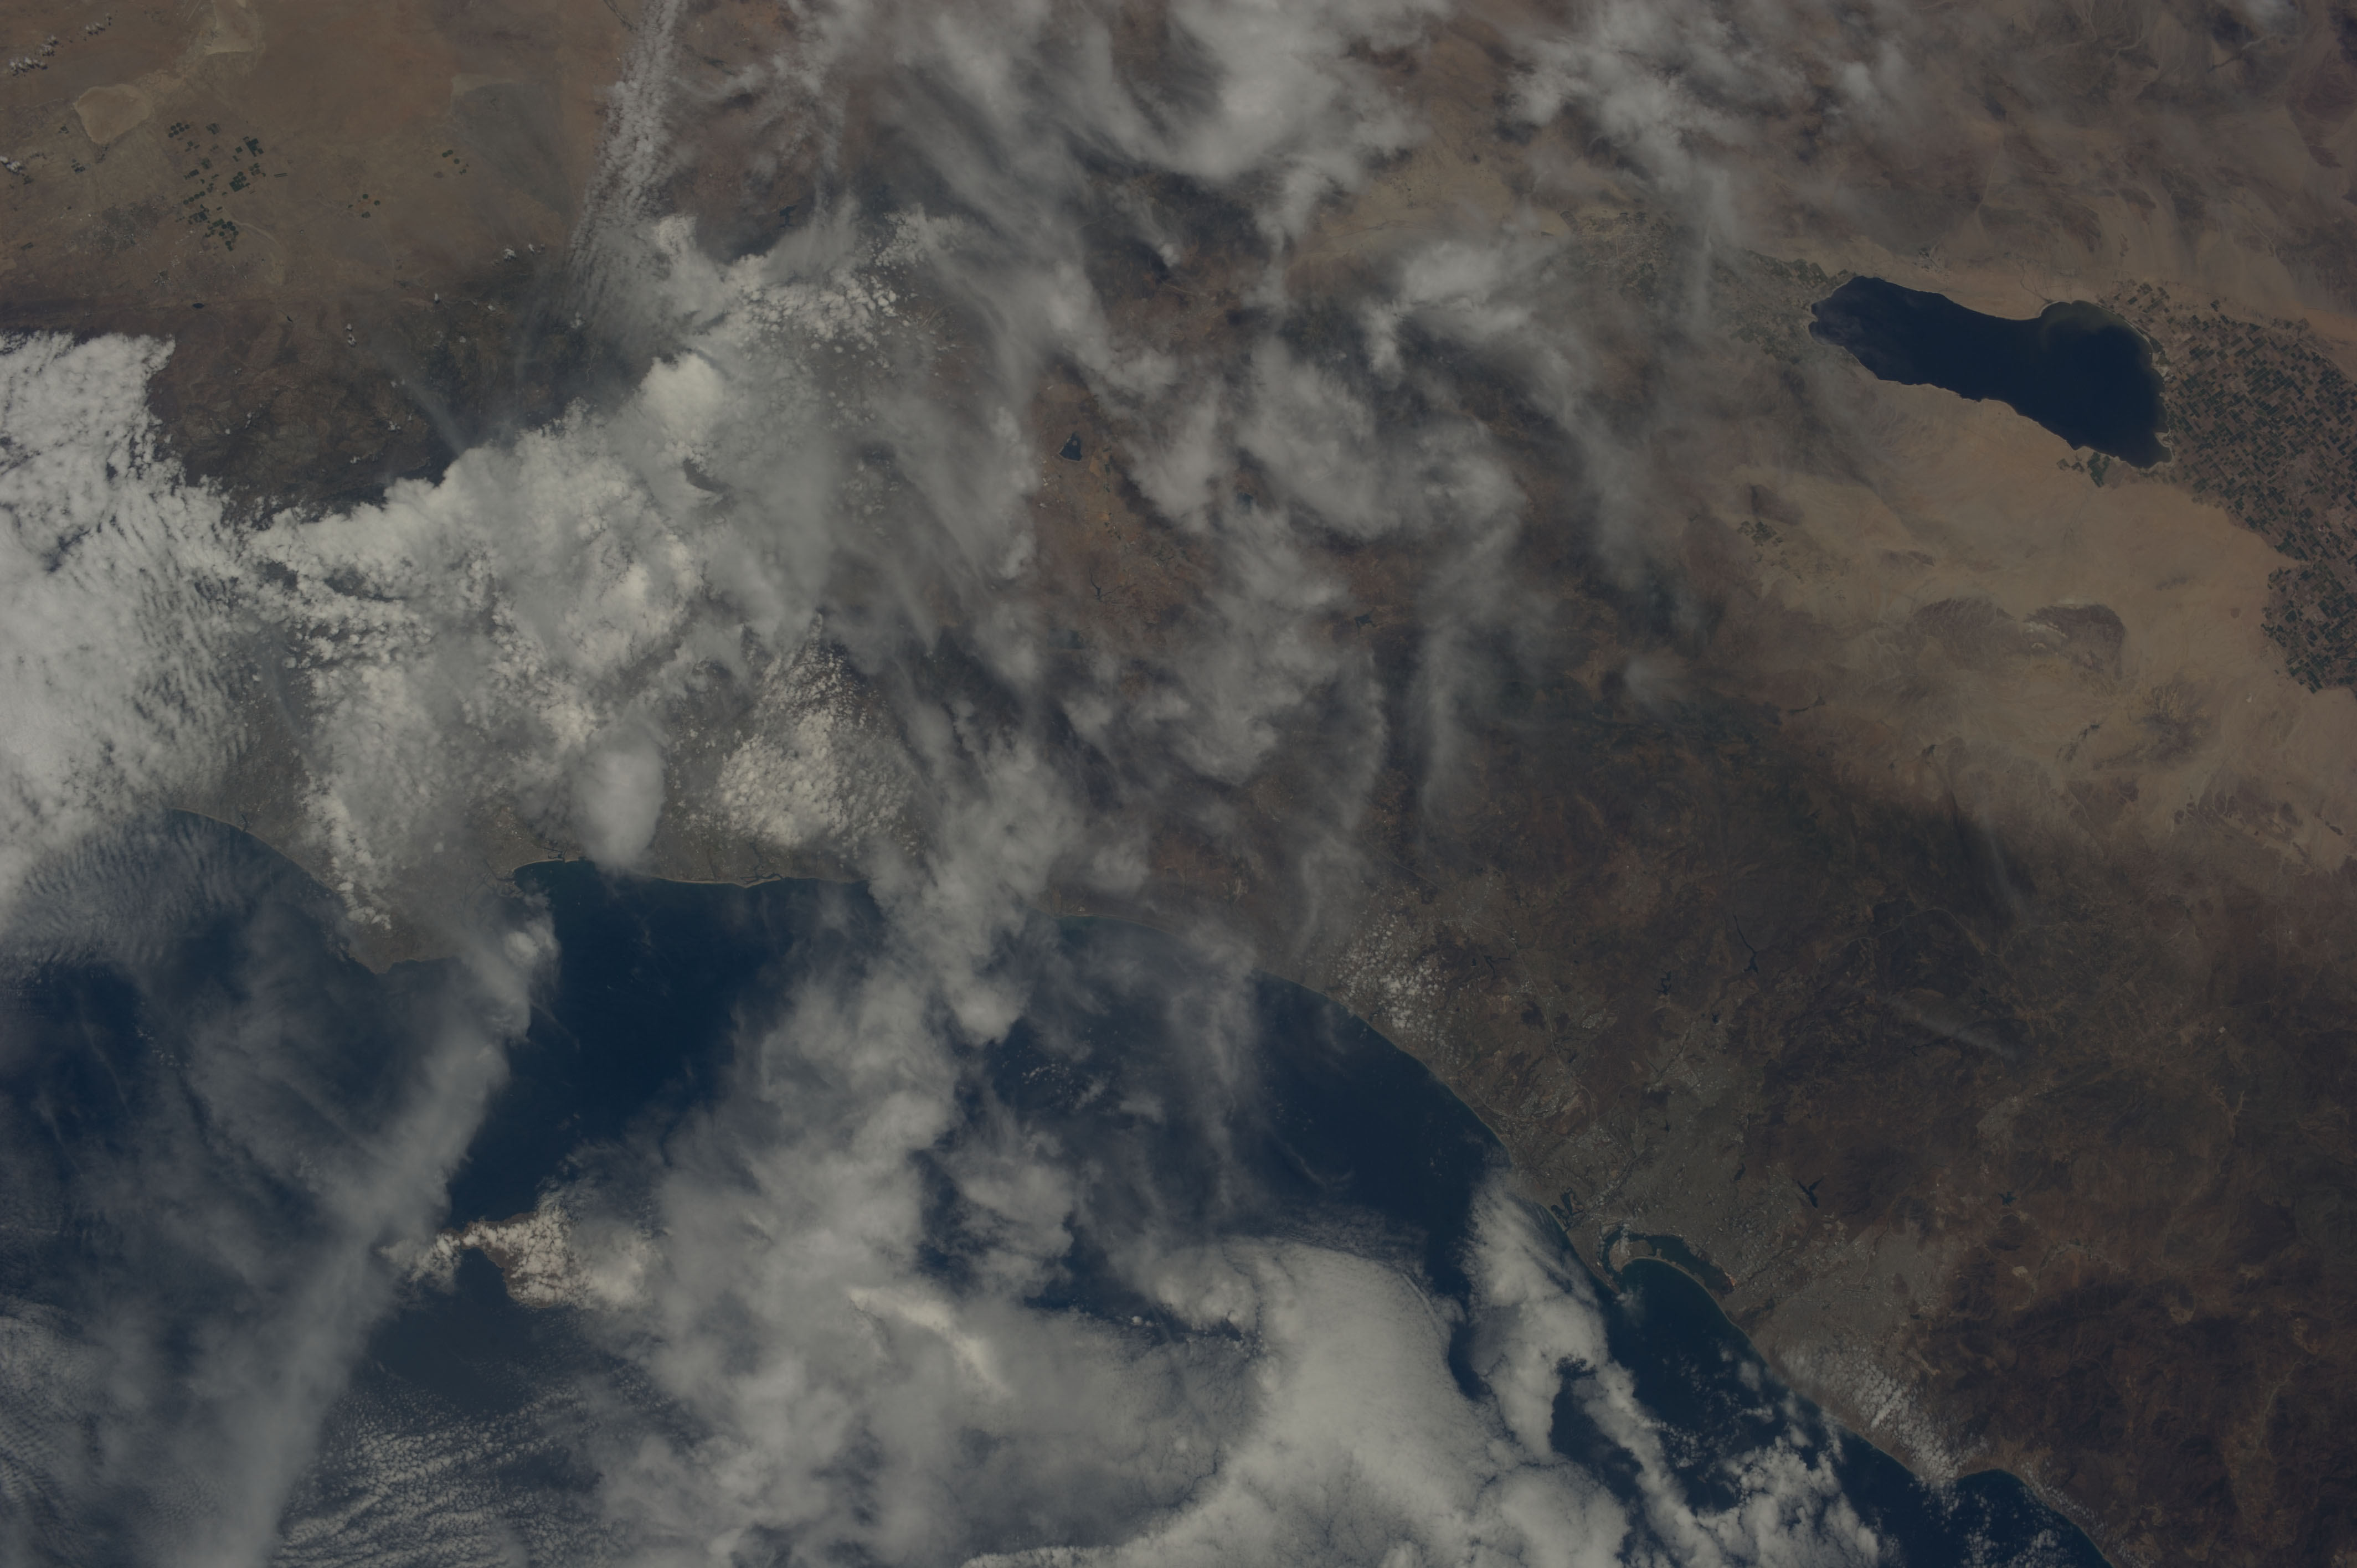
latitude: 33.5
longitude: -117.0
